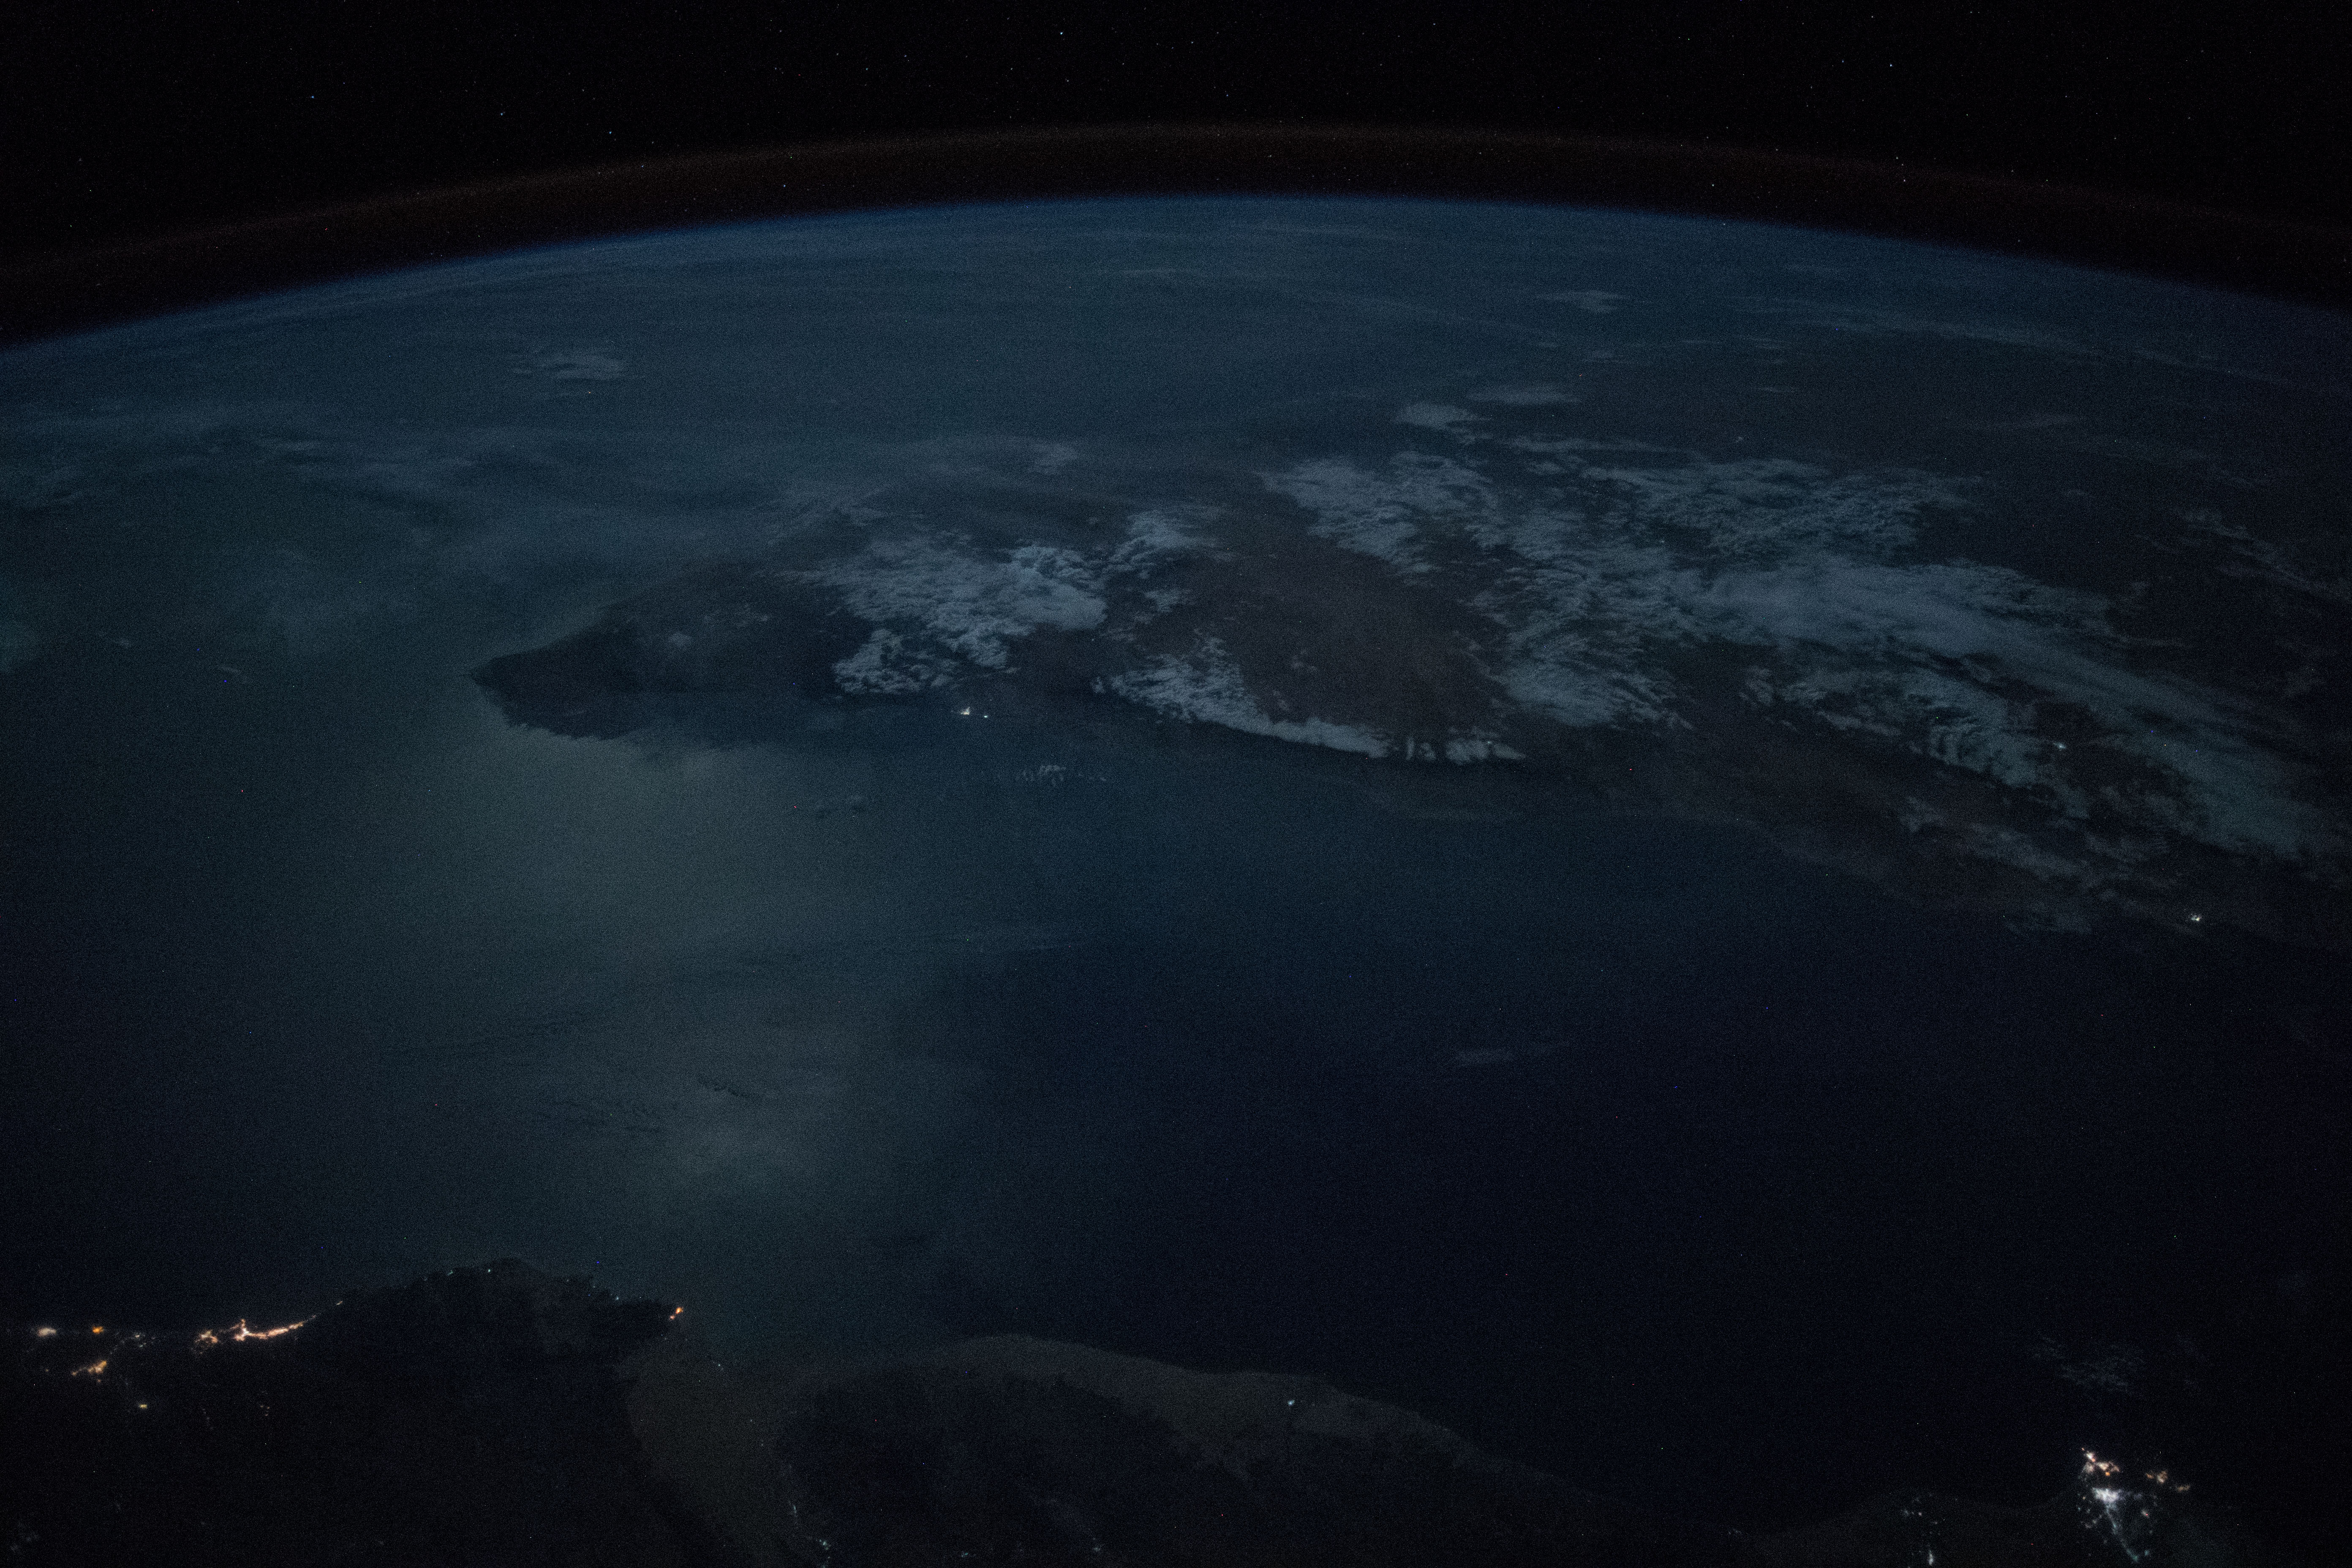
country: SOMALIA
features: OGO MOUNTAINS, COAST, GULF OF ADEN, NIGHT, EARTH LIMB
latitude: 11.5
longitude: 48.6
